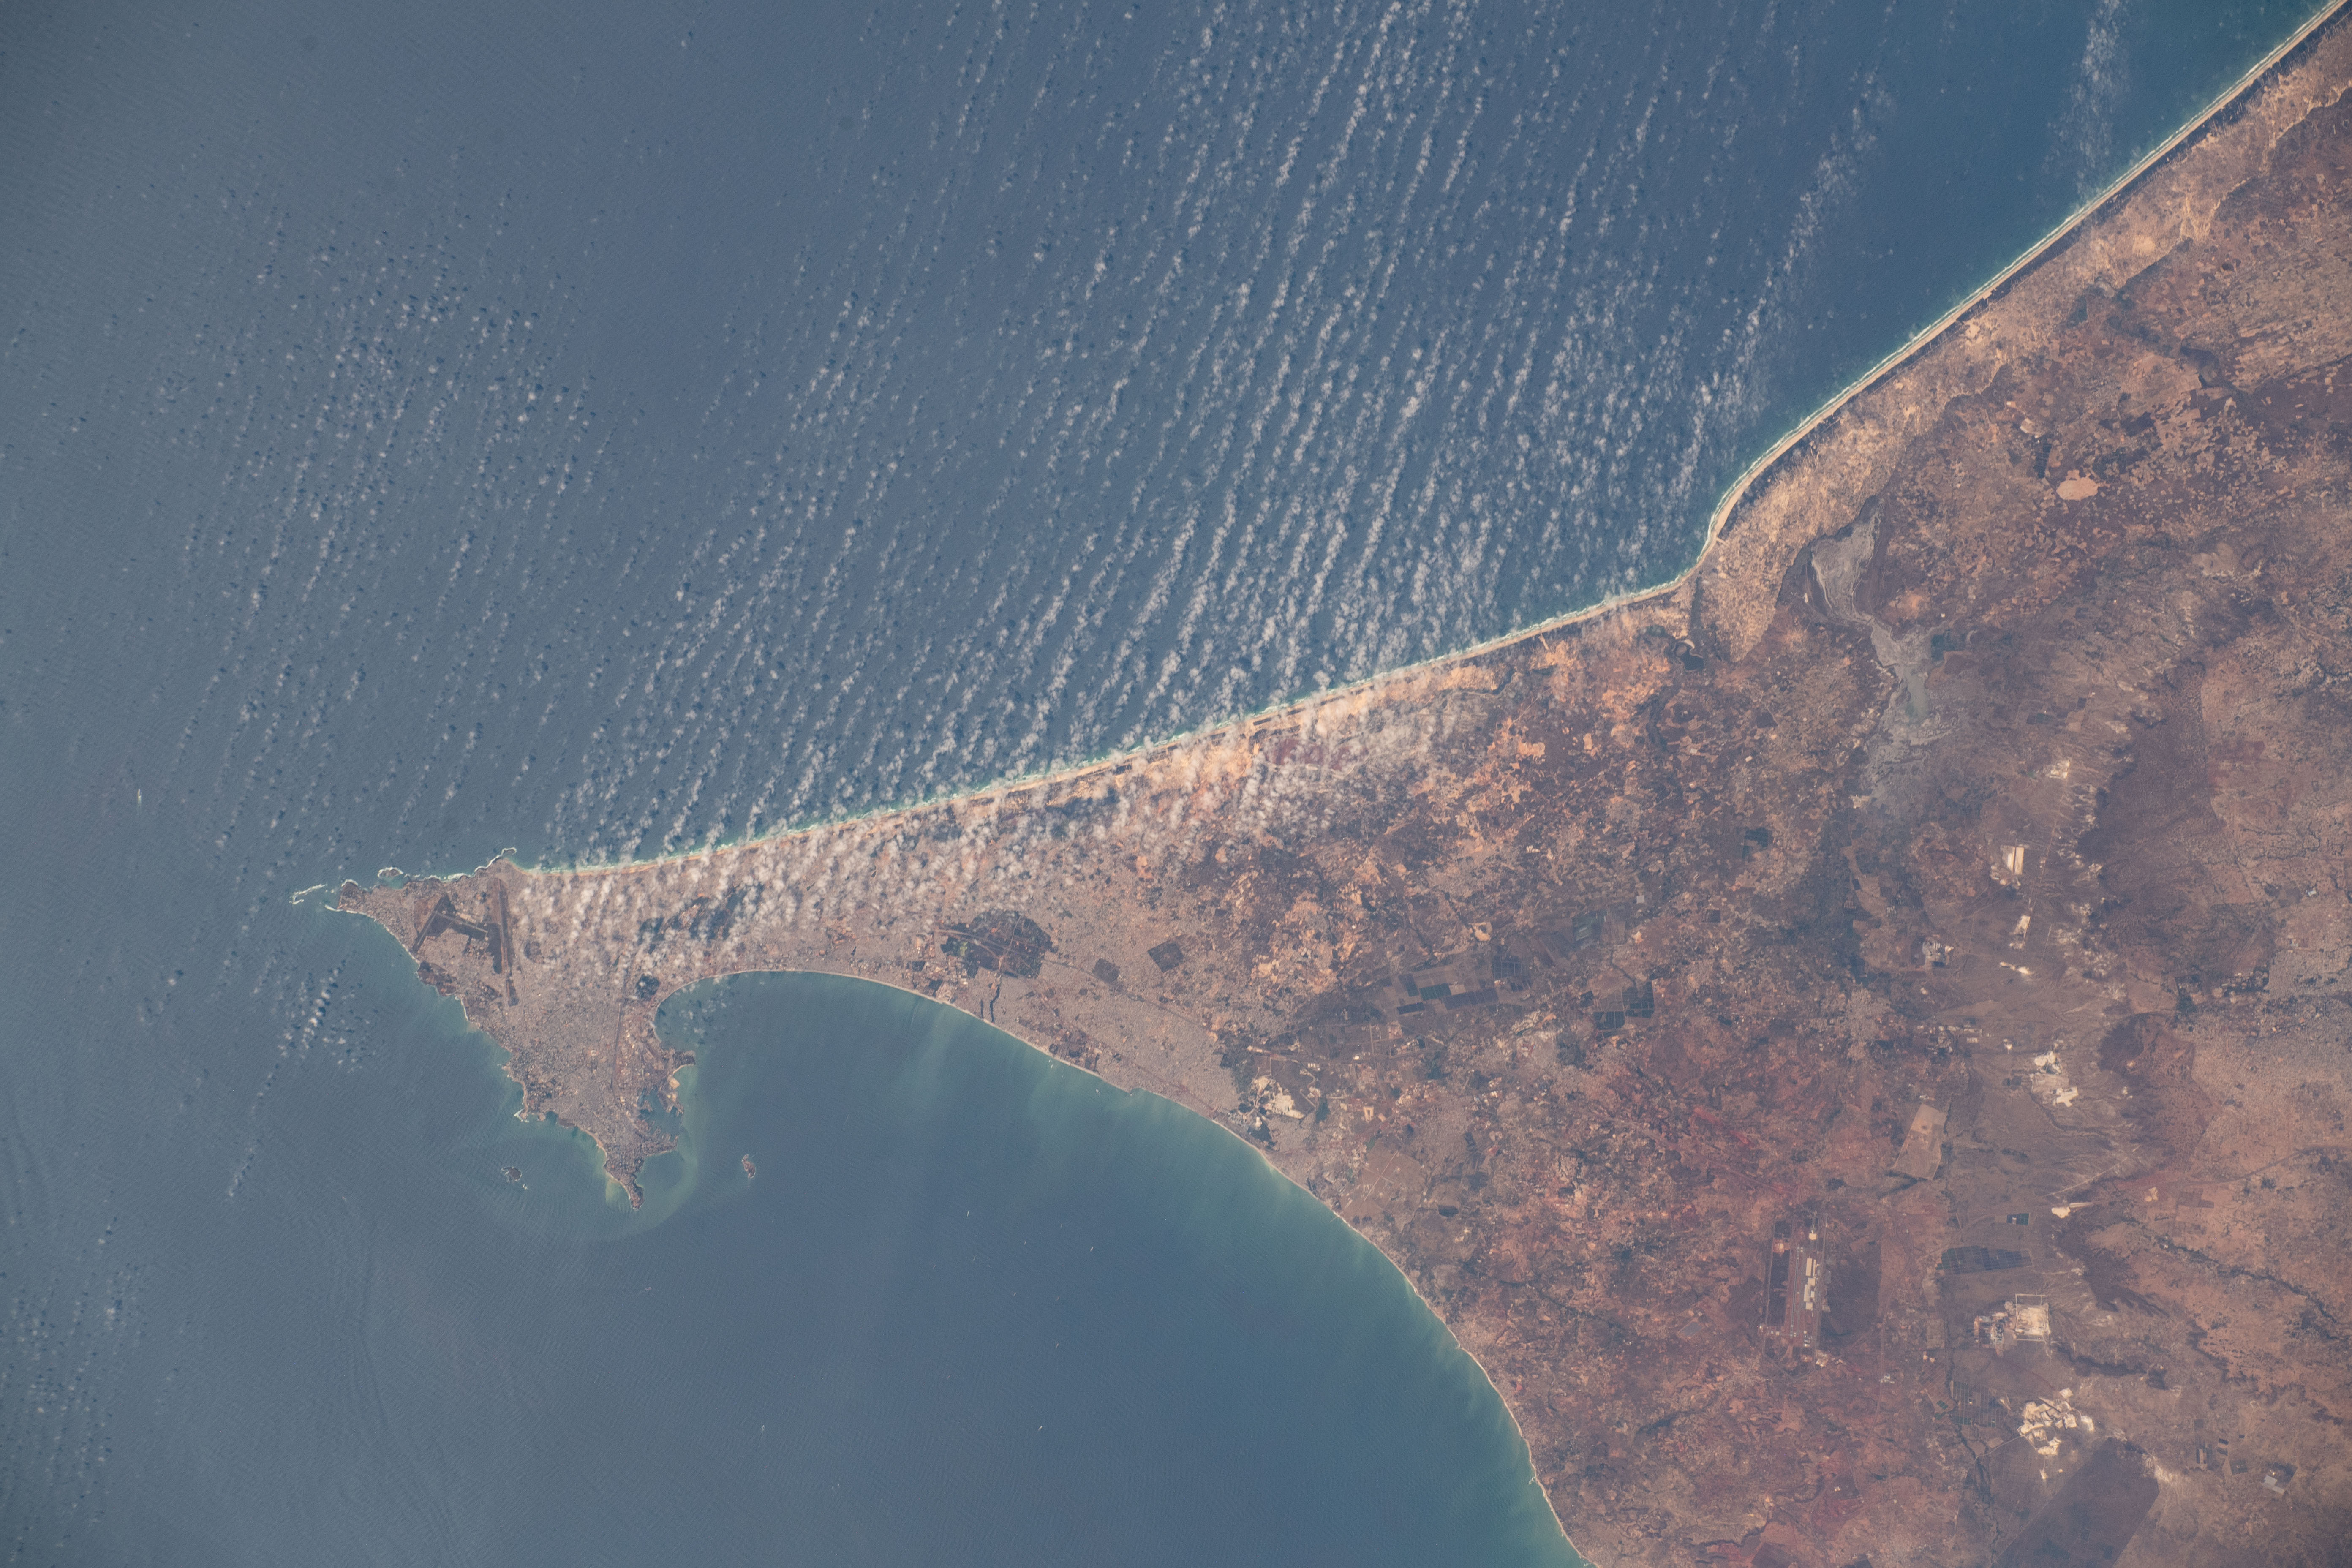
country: SENEGAL
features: DAKAR
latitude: 14.8
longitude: -17.2
